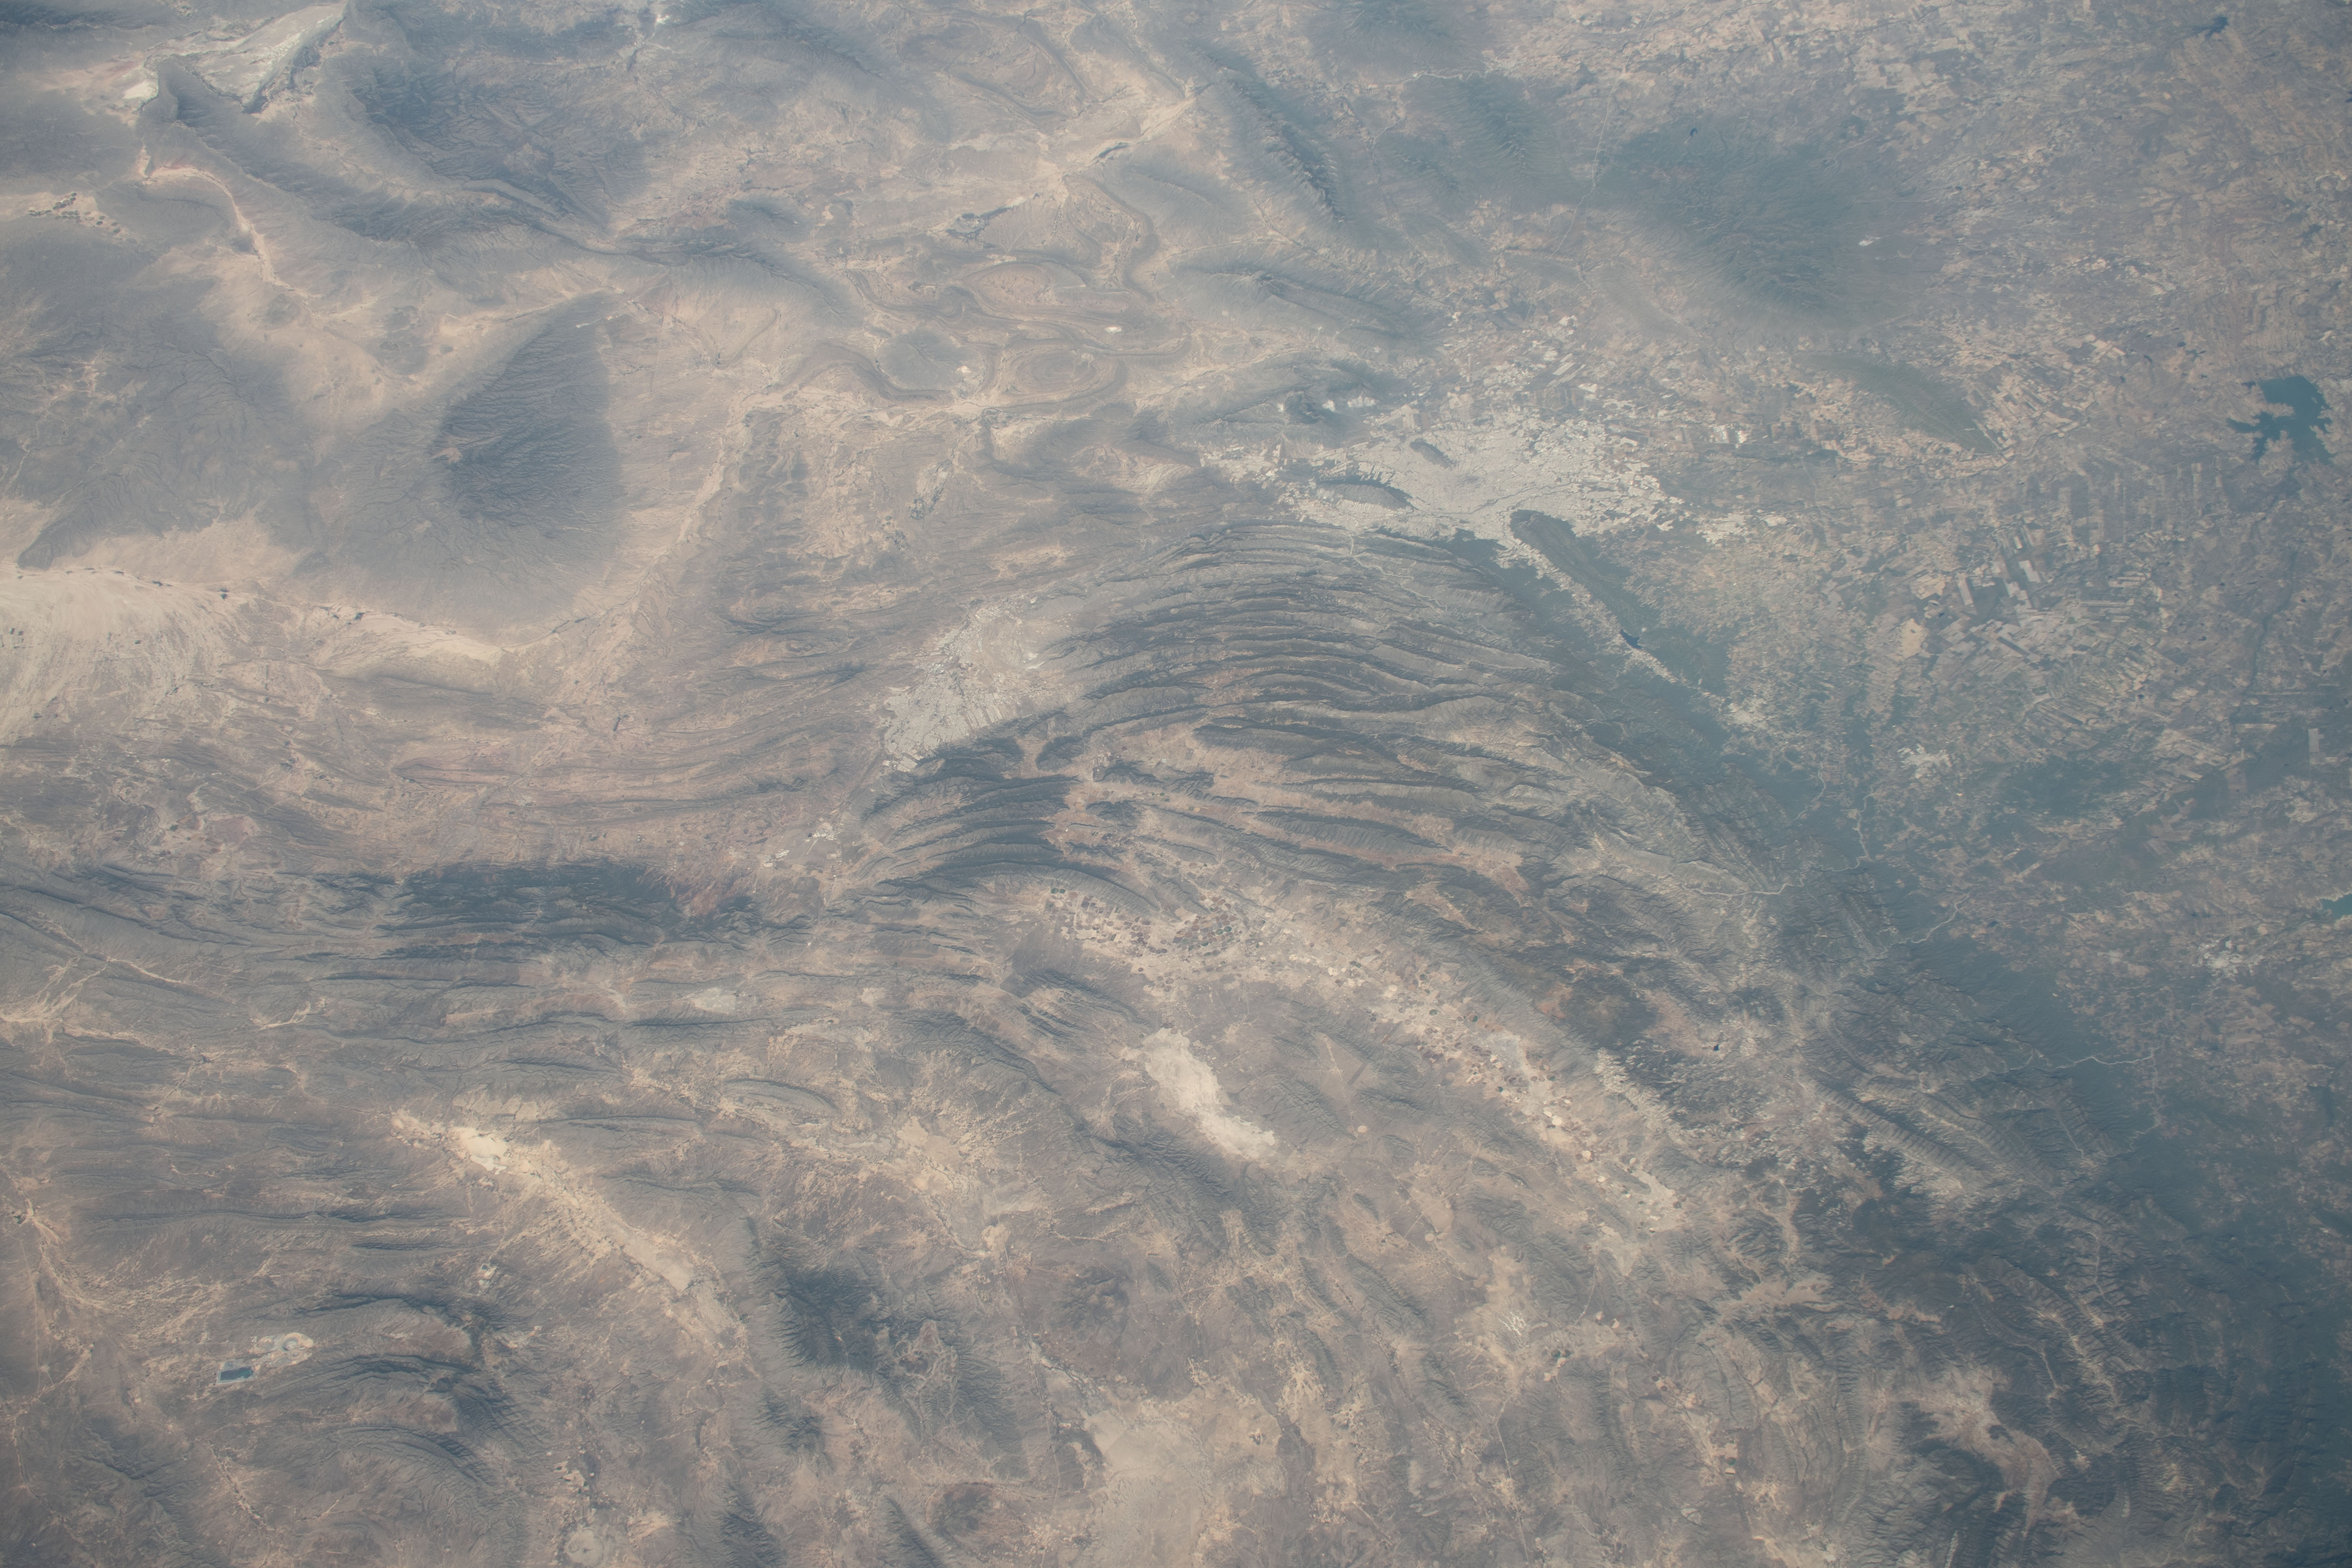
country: MEXICO
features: NUEVO LEON, CUMBRES DE MONTERREY NATIONAL PARK, MONTERREY
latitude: 25.5
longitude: -100.5
